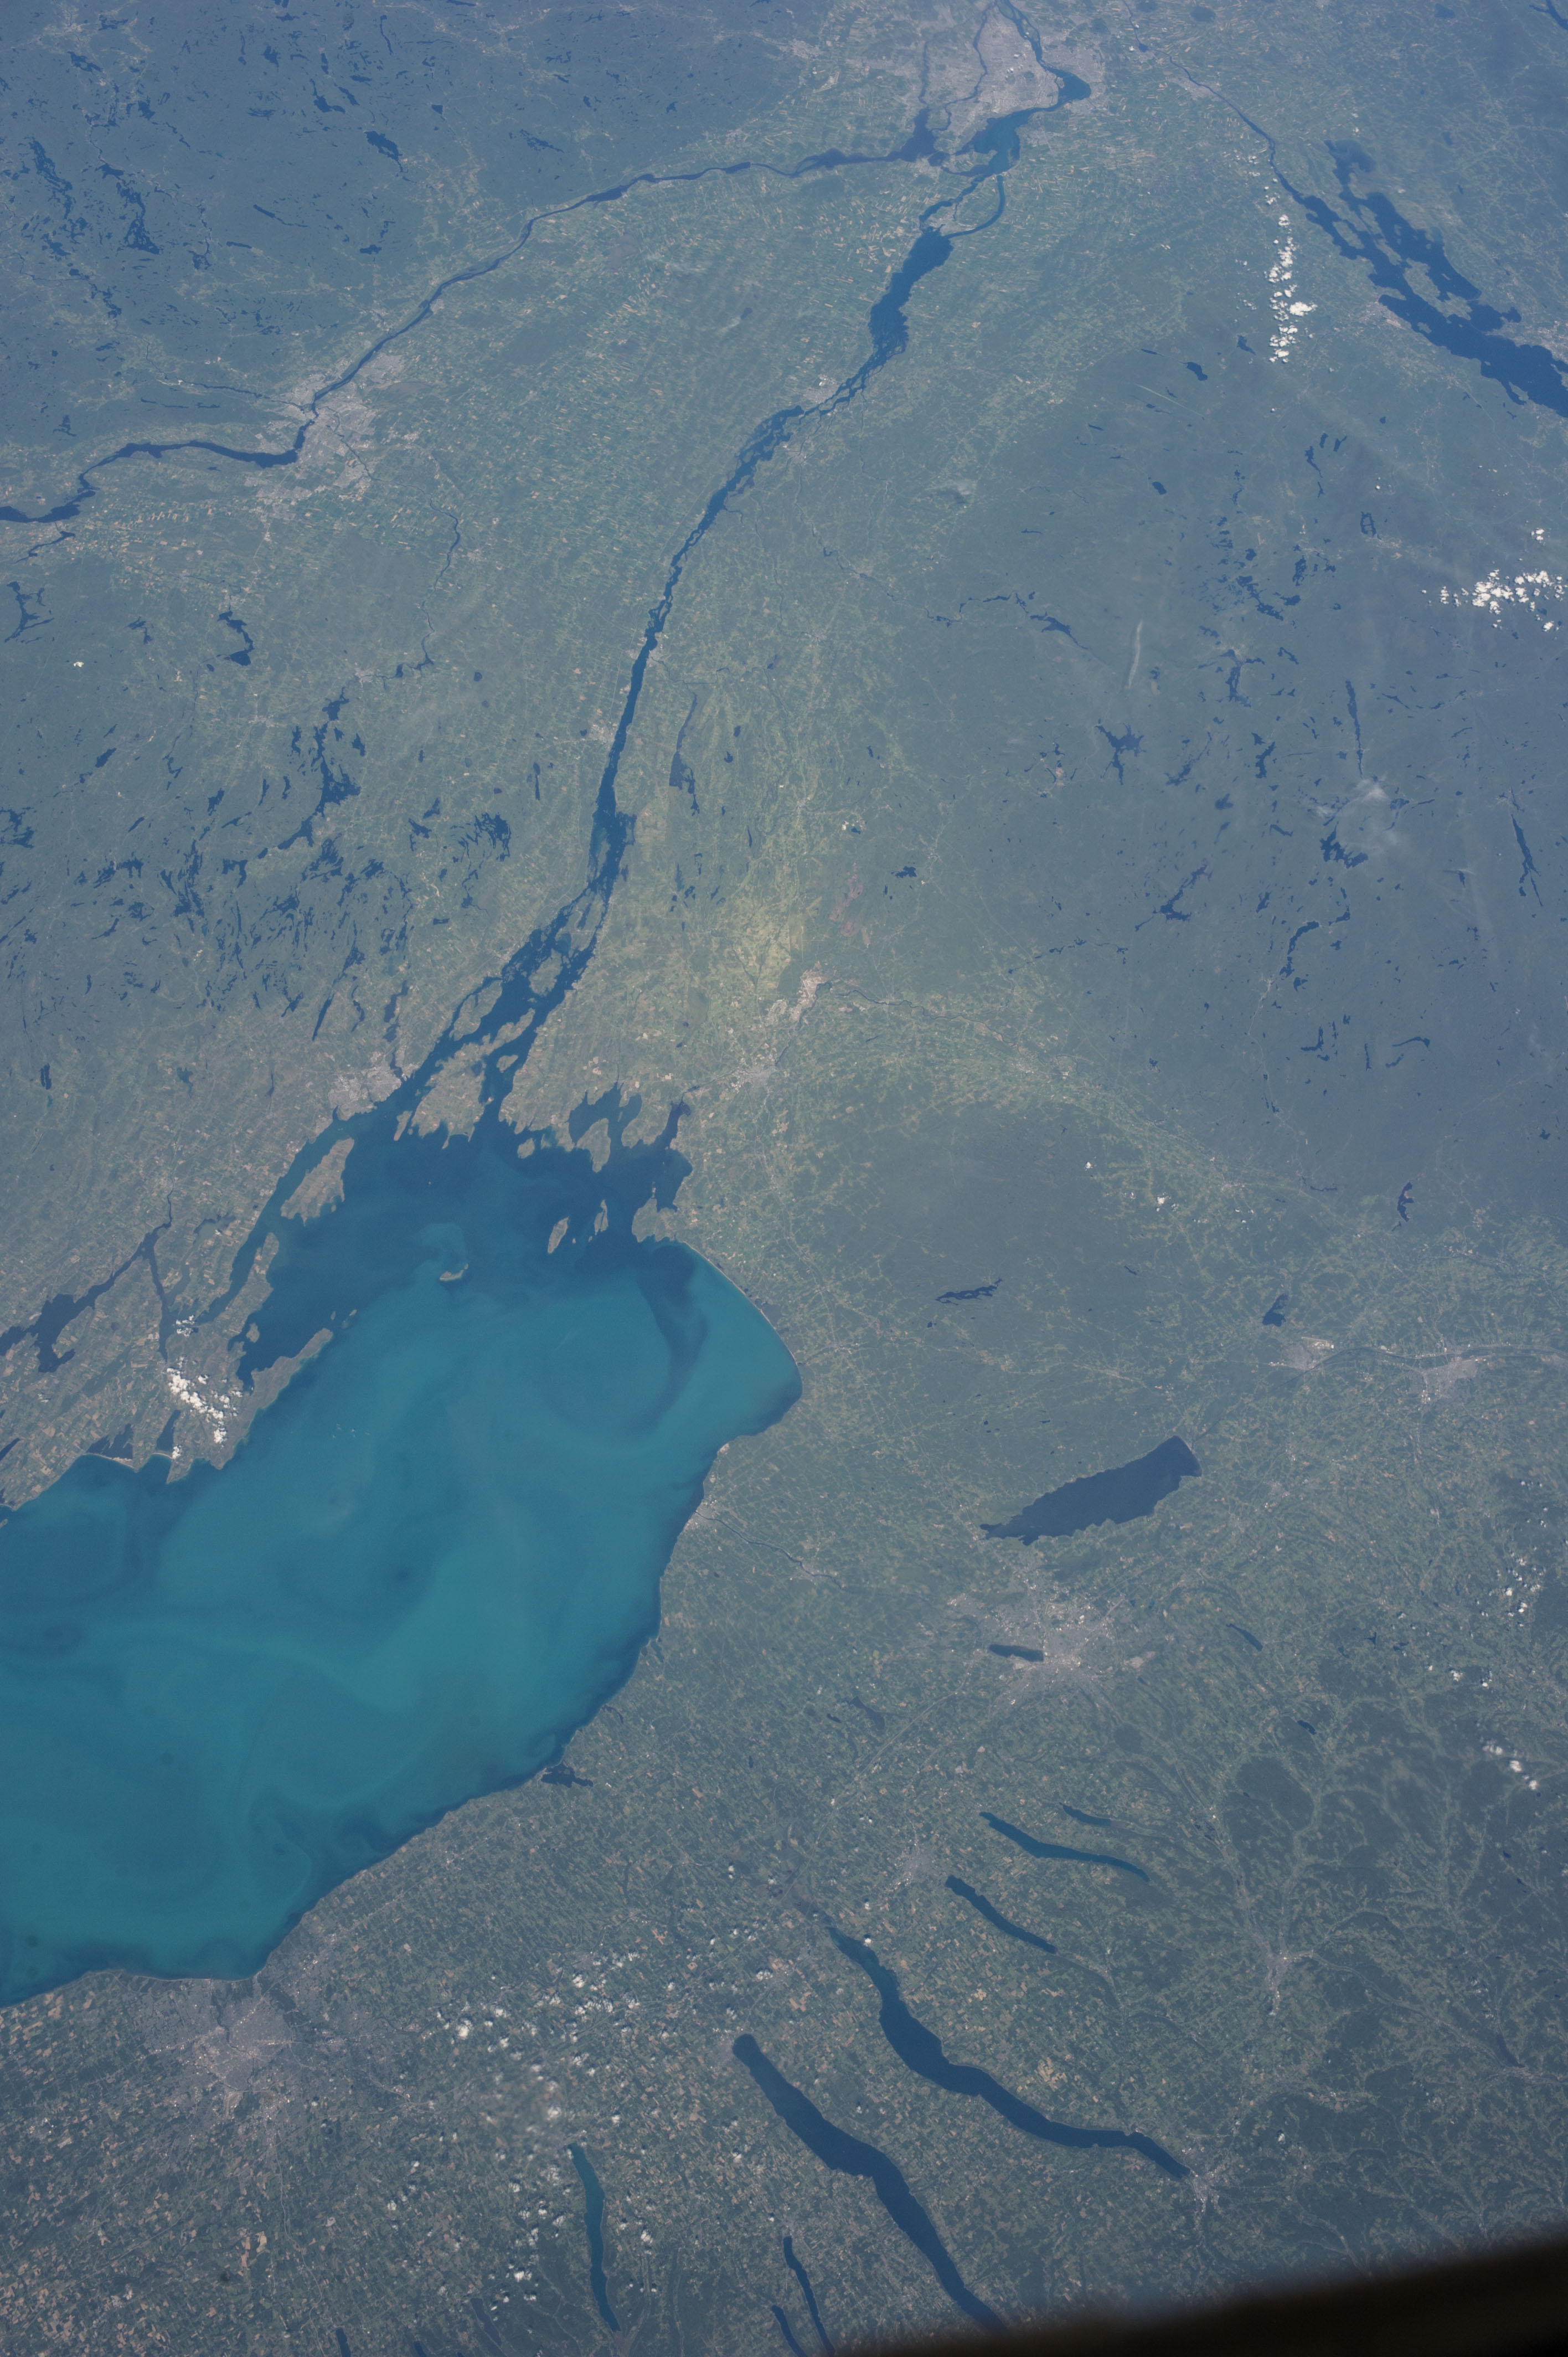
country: USA-NEW_YORK
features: LAKE ONTARIO, FOREST, WATERTOWN, SYRACUSE
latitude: 43.8
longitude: -76.1
